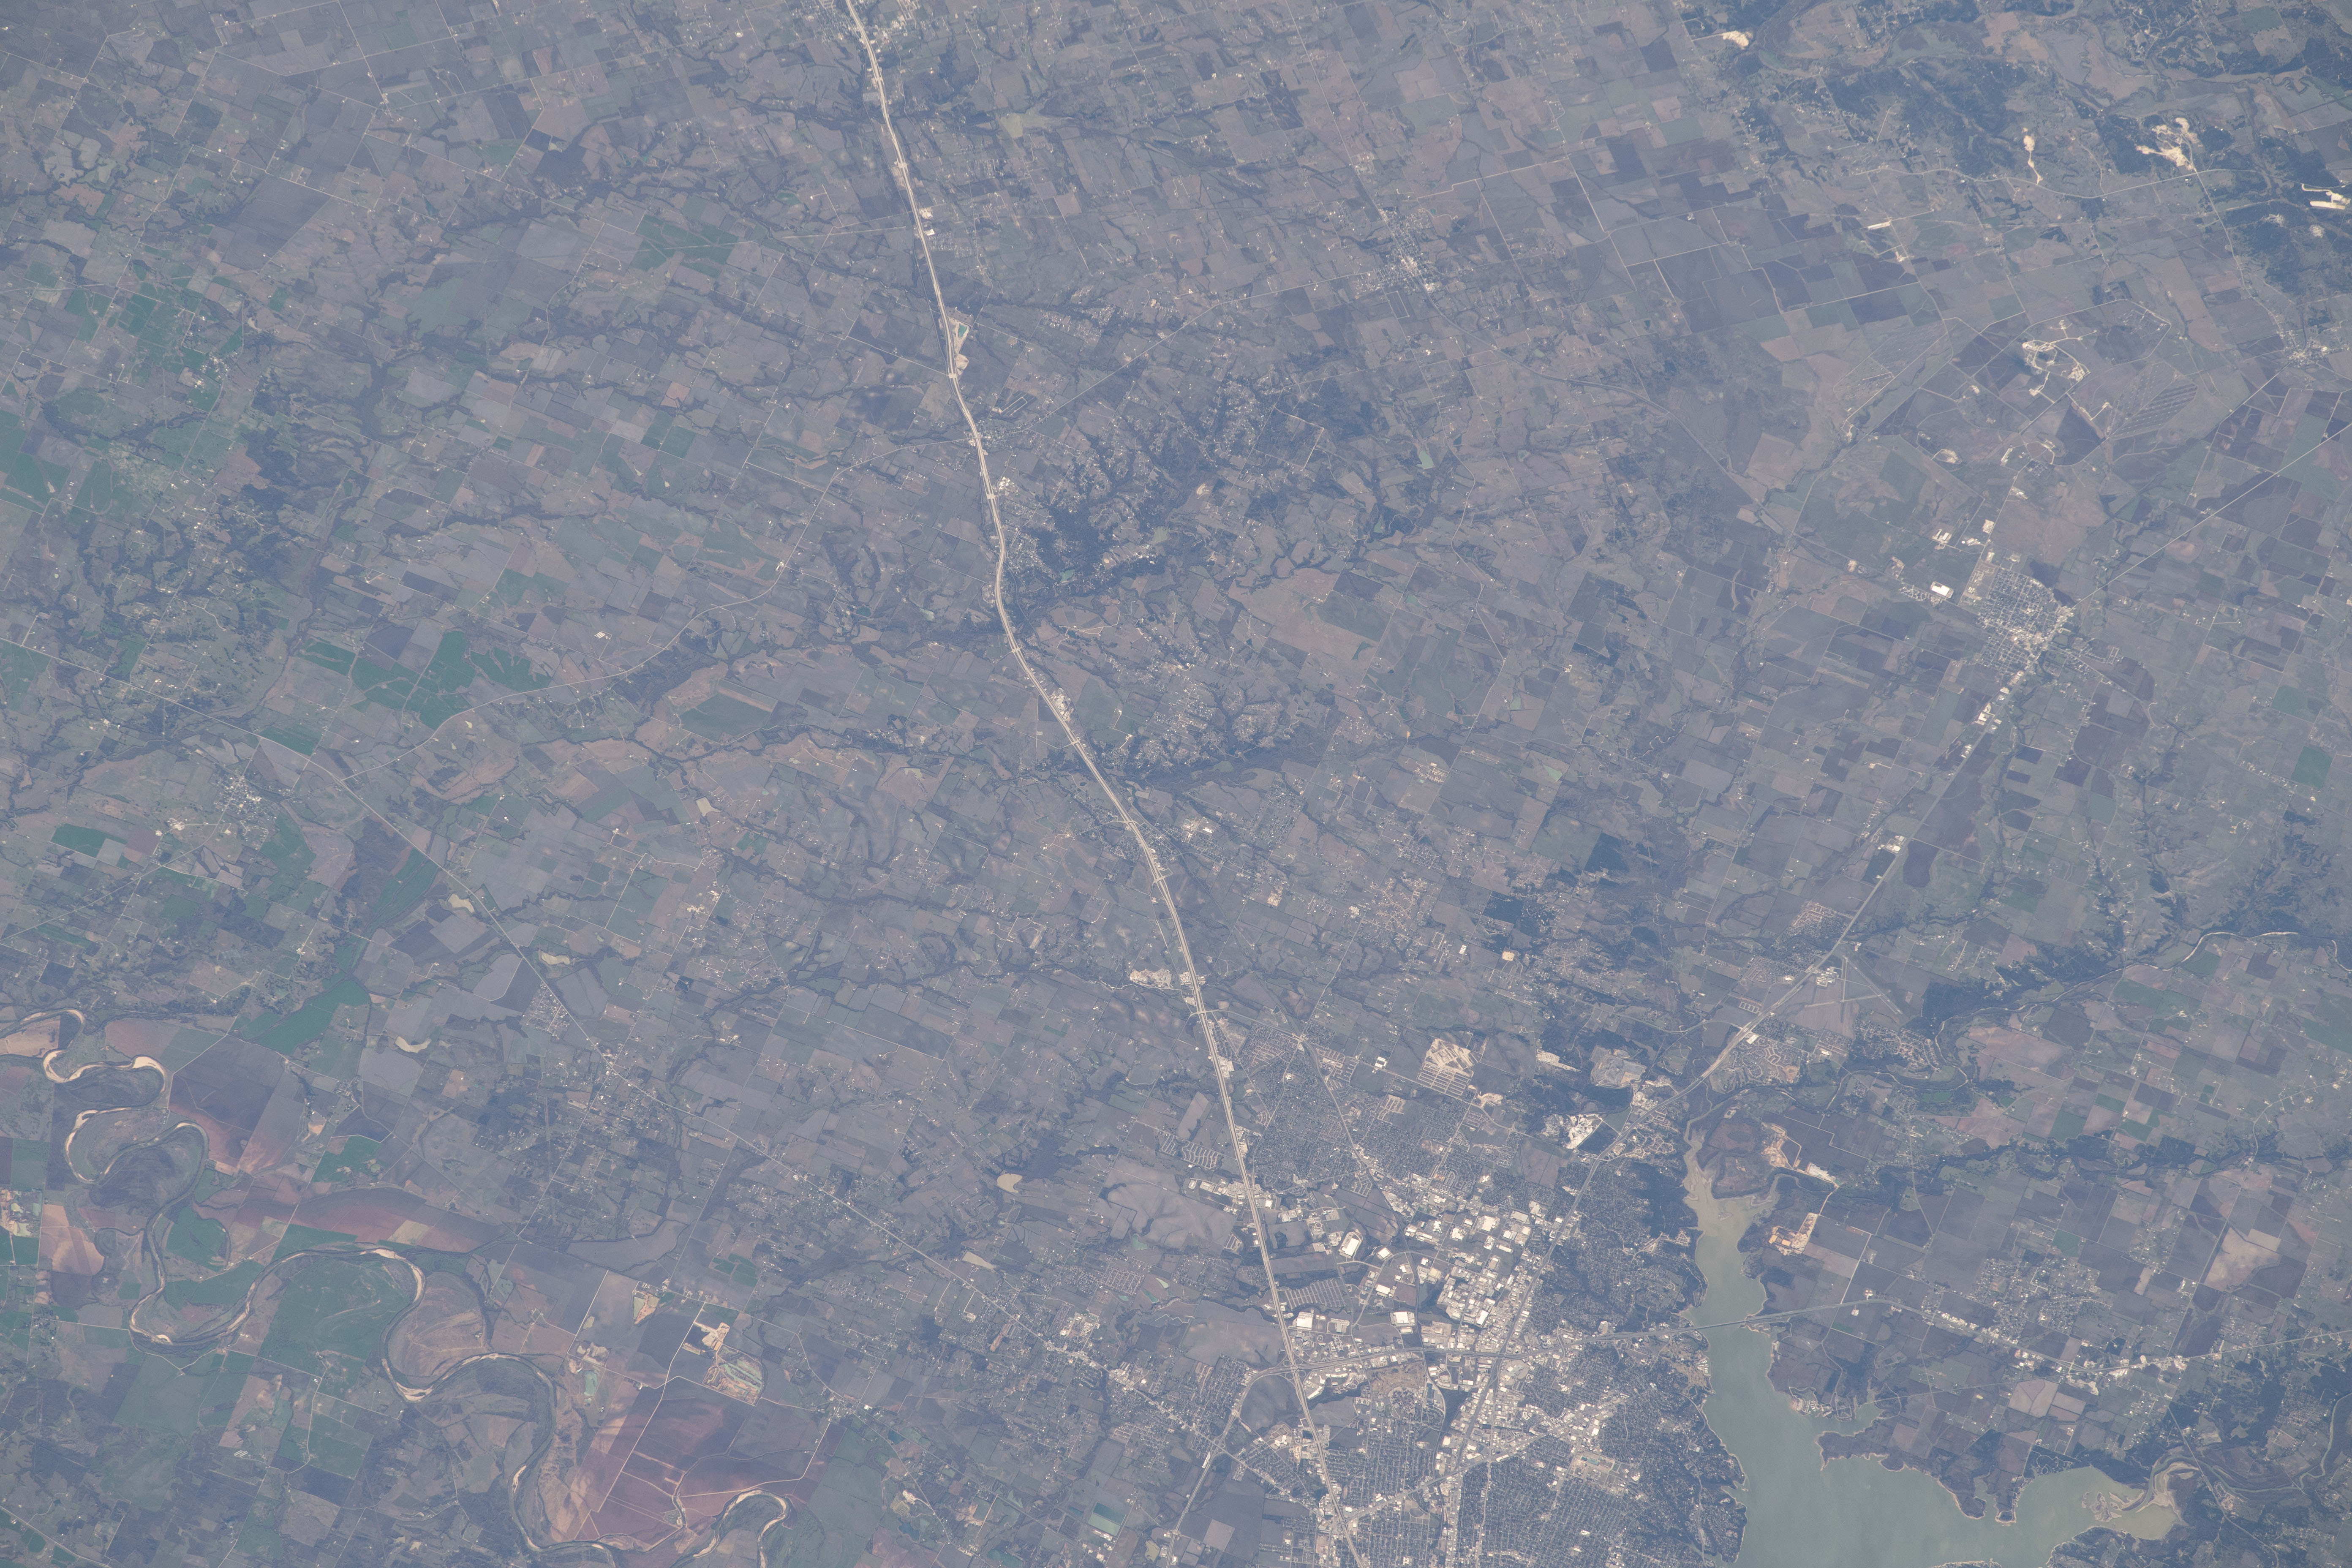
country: USA-TEXAS
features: BRAZOS RIVER, LAKE WACO, WACO
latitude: 31.4
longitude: -97.2
